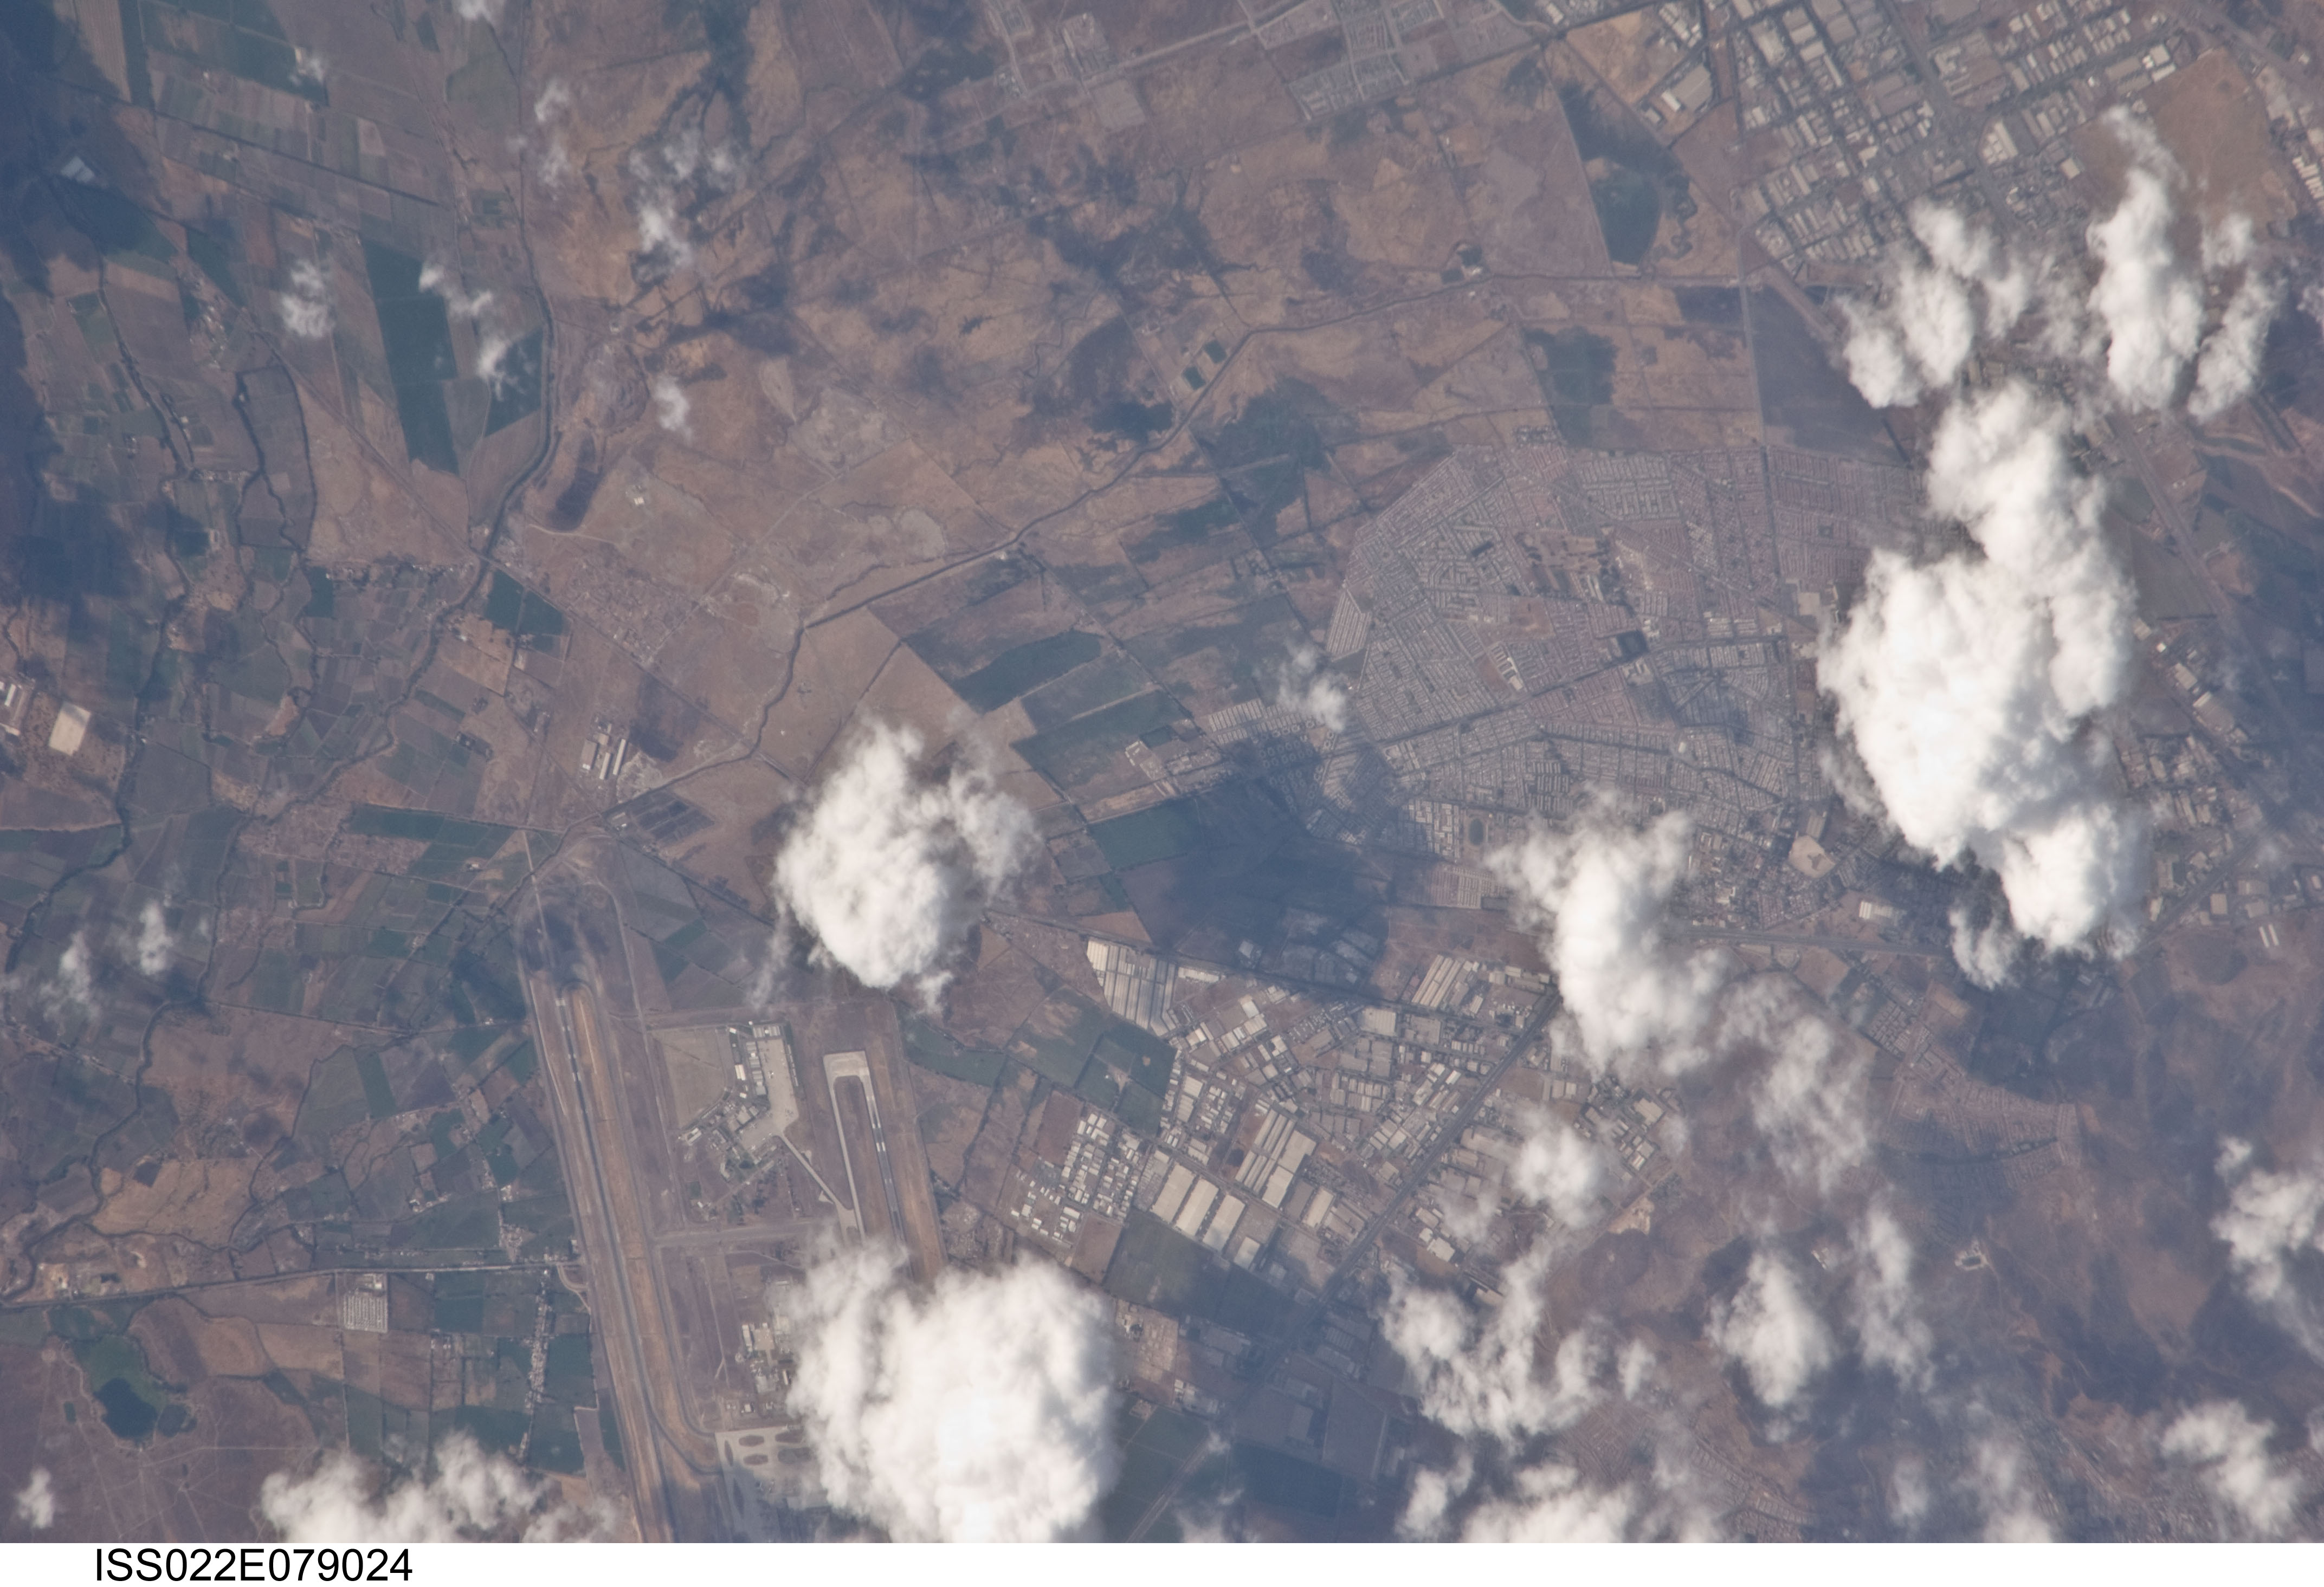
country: CHILE
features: SANTIAGO INTL. AIRPORT, URBAN FRINGE, AGR.
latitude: -33.4
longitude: -70.8
